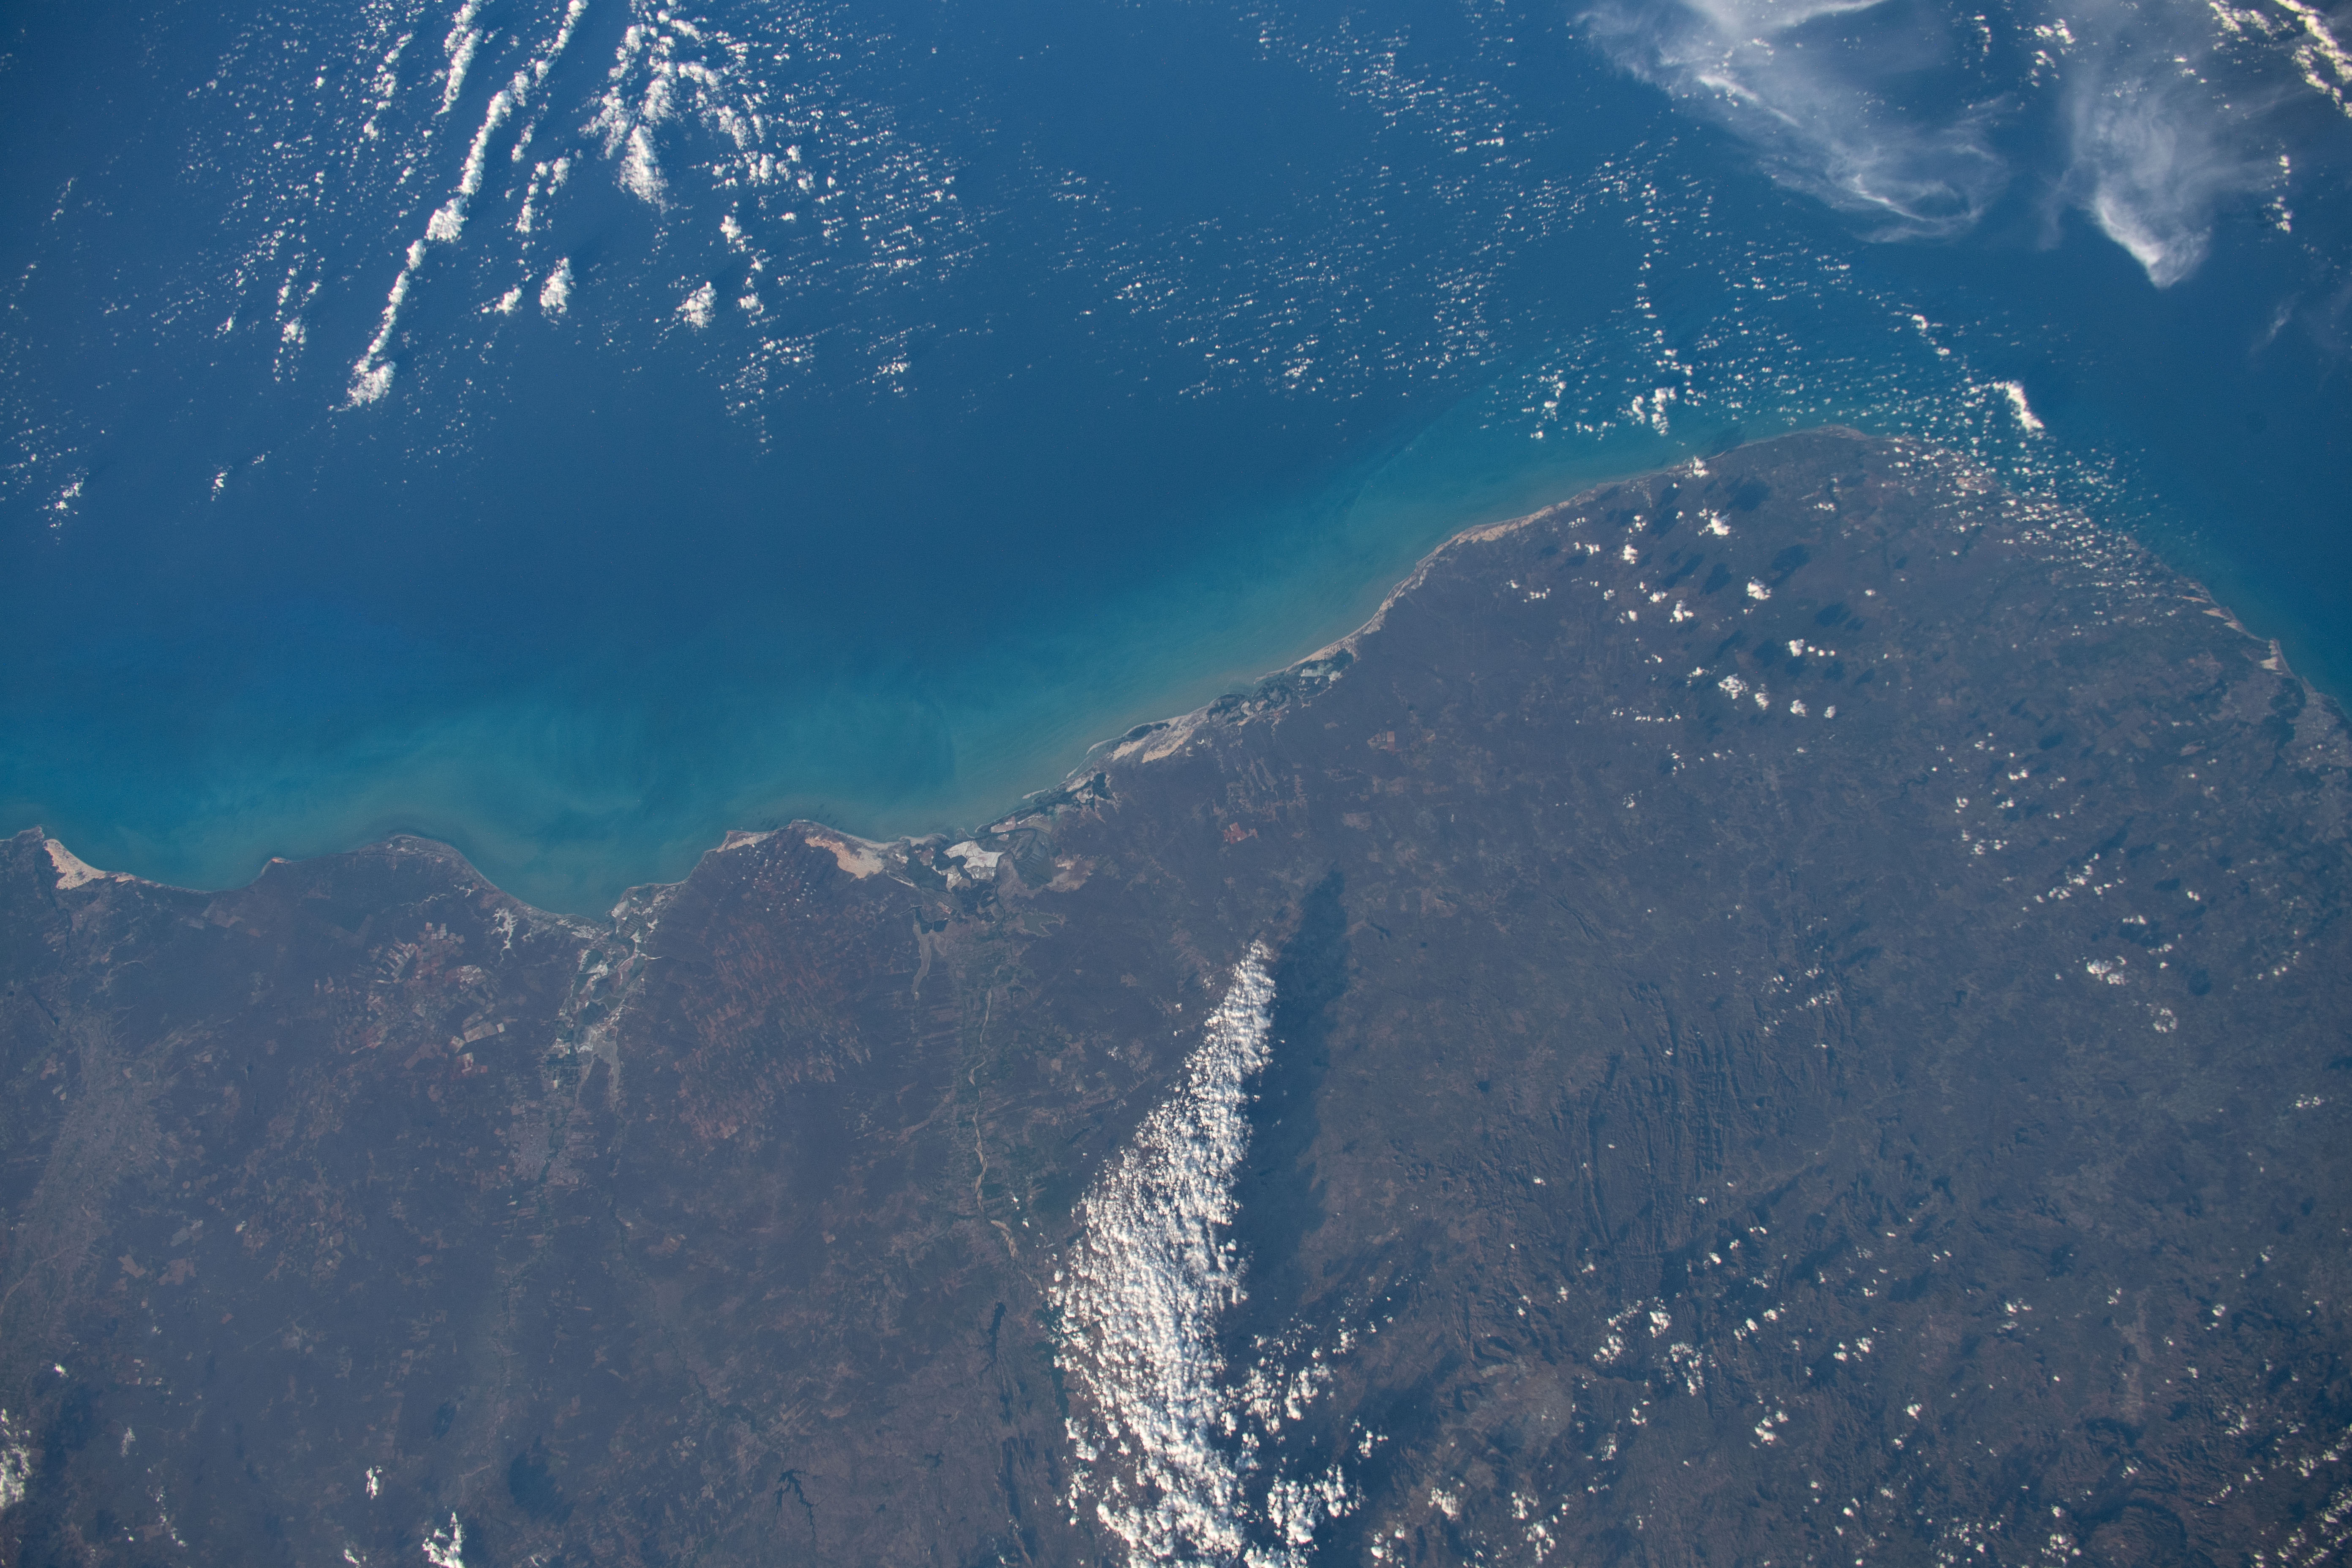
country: BRAZIL
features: MOSSORO, STATE OF RIO GRANDE DP NORTE
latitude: -5.0
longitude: -36.5
